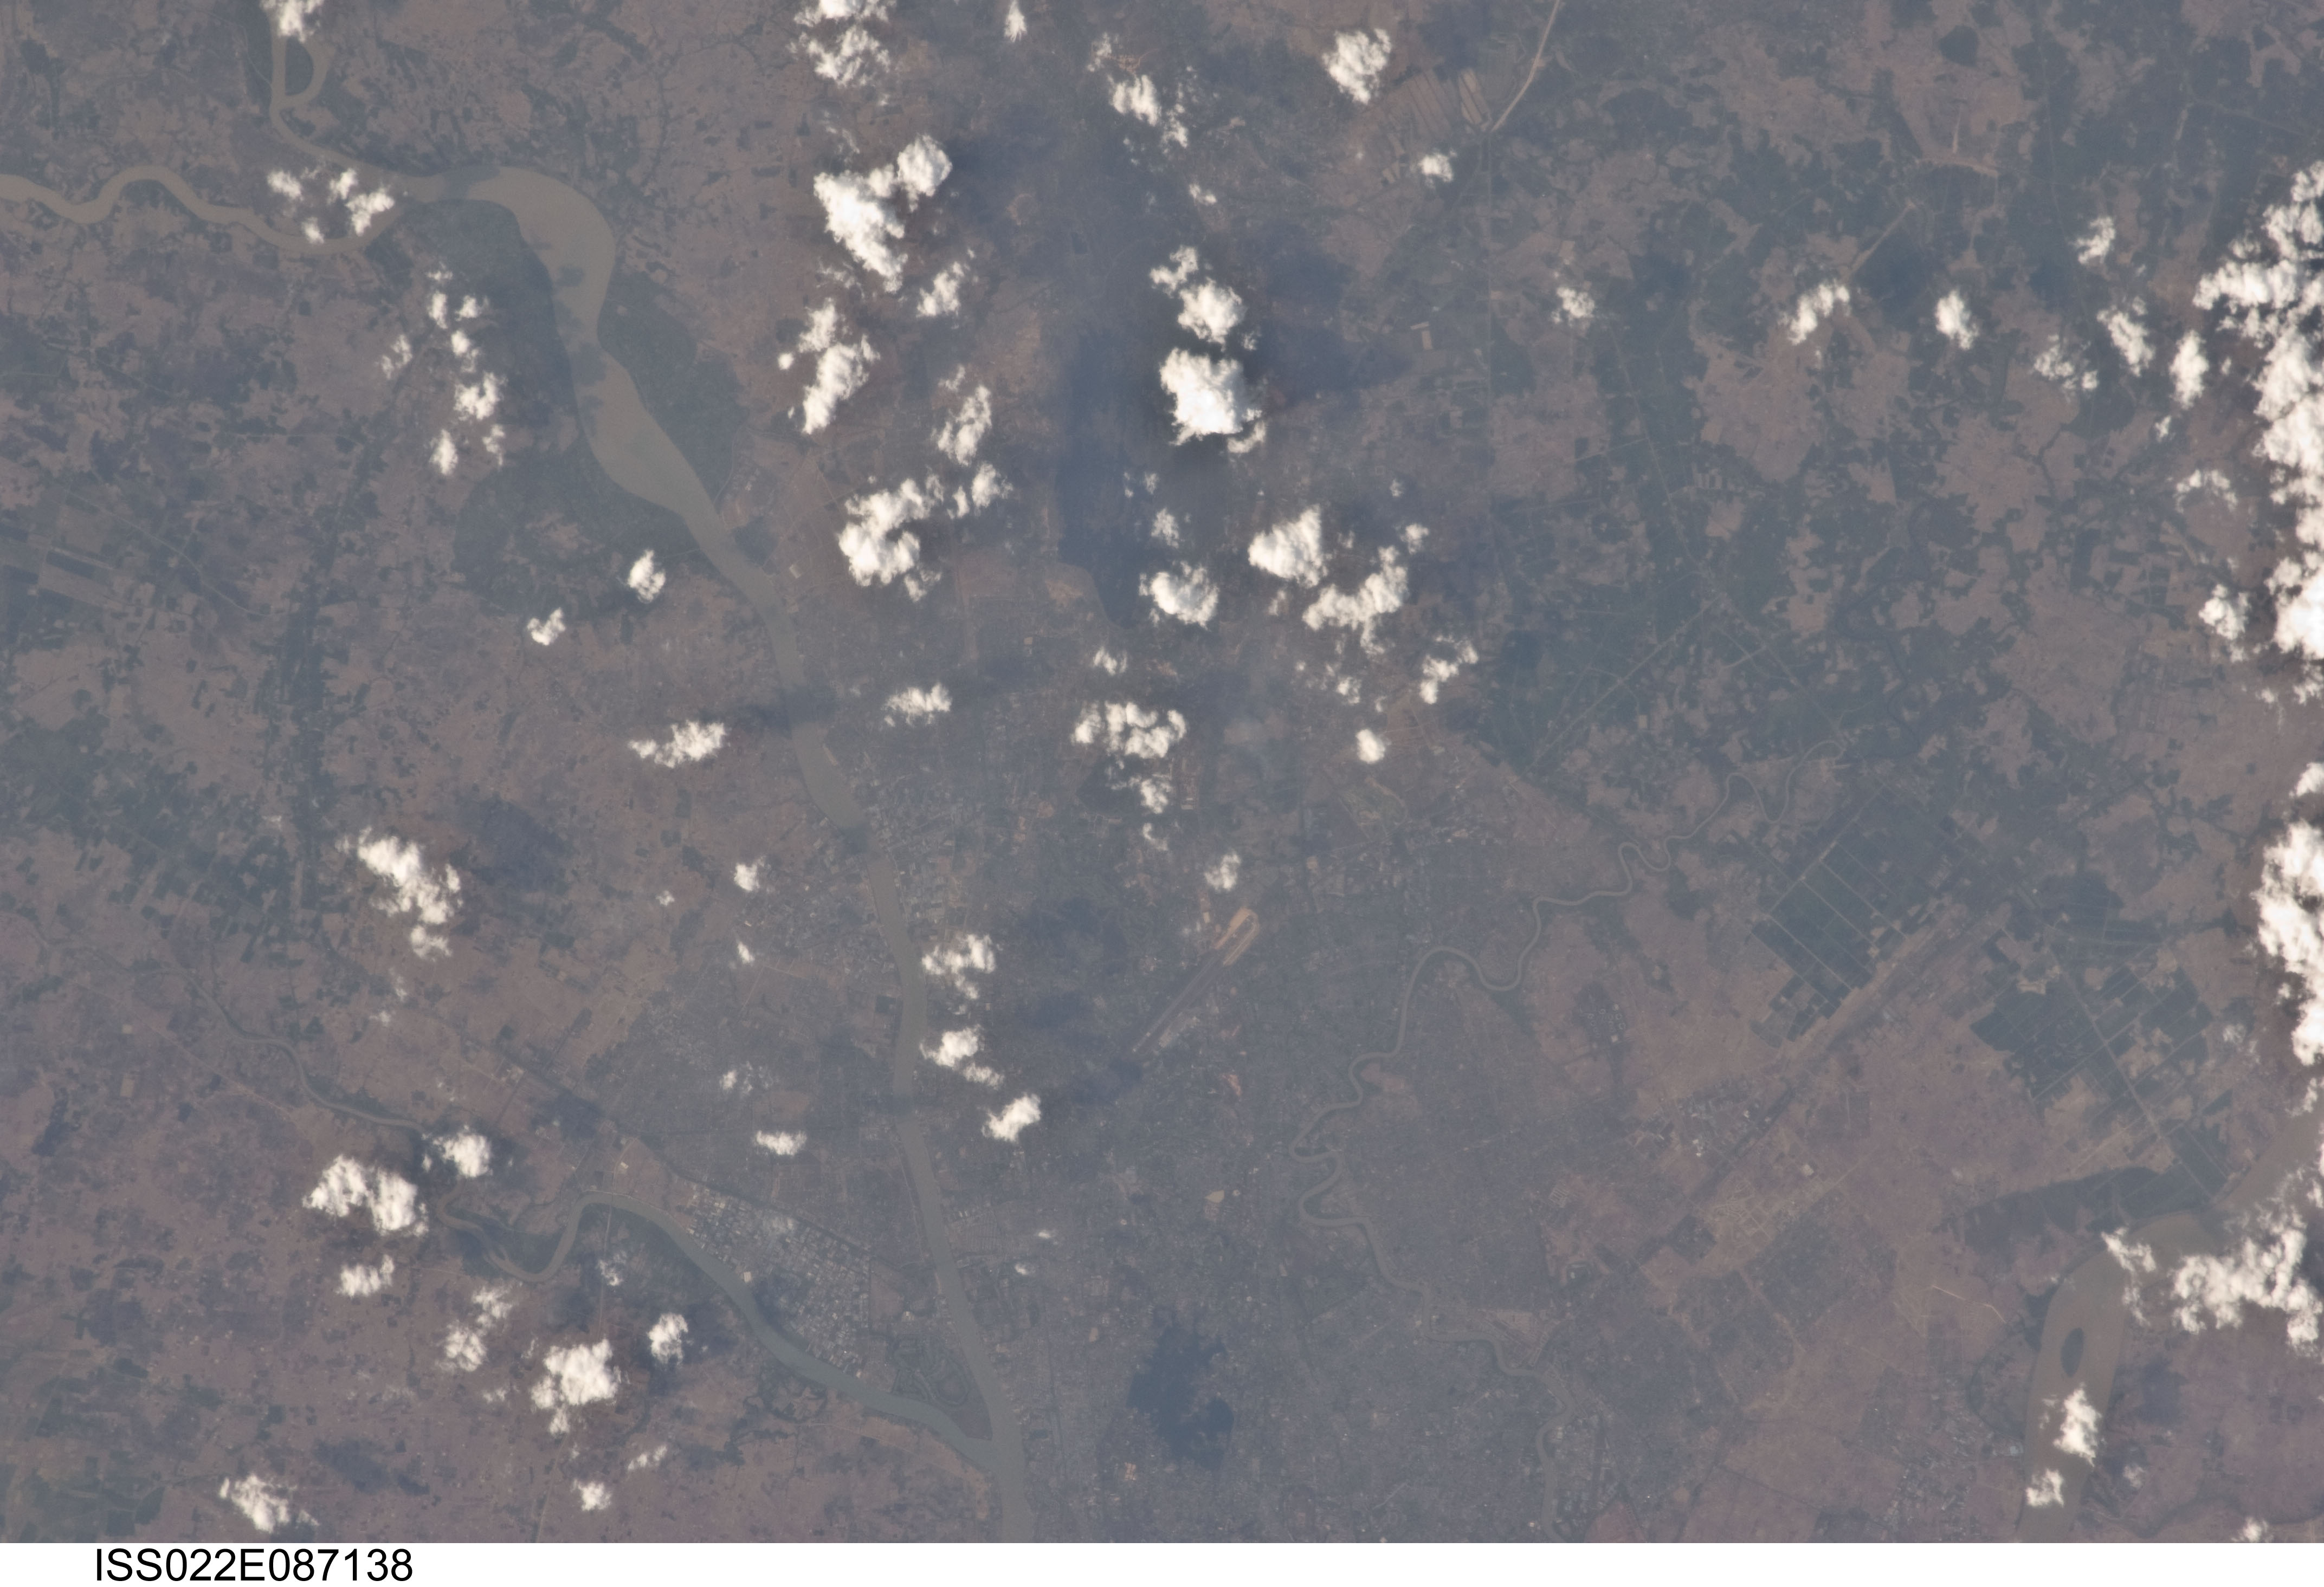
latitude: 16.9
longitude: 96.1
